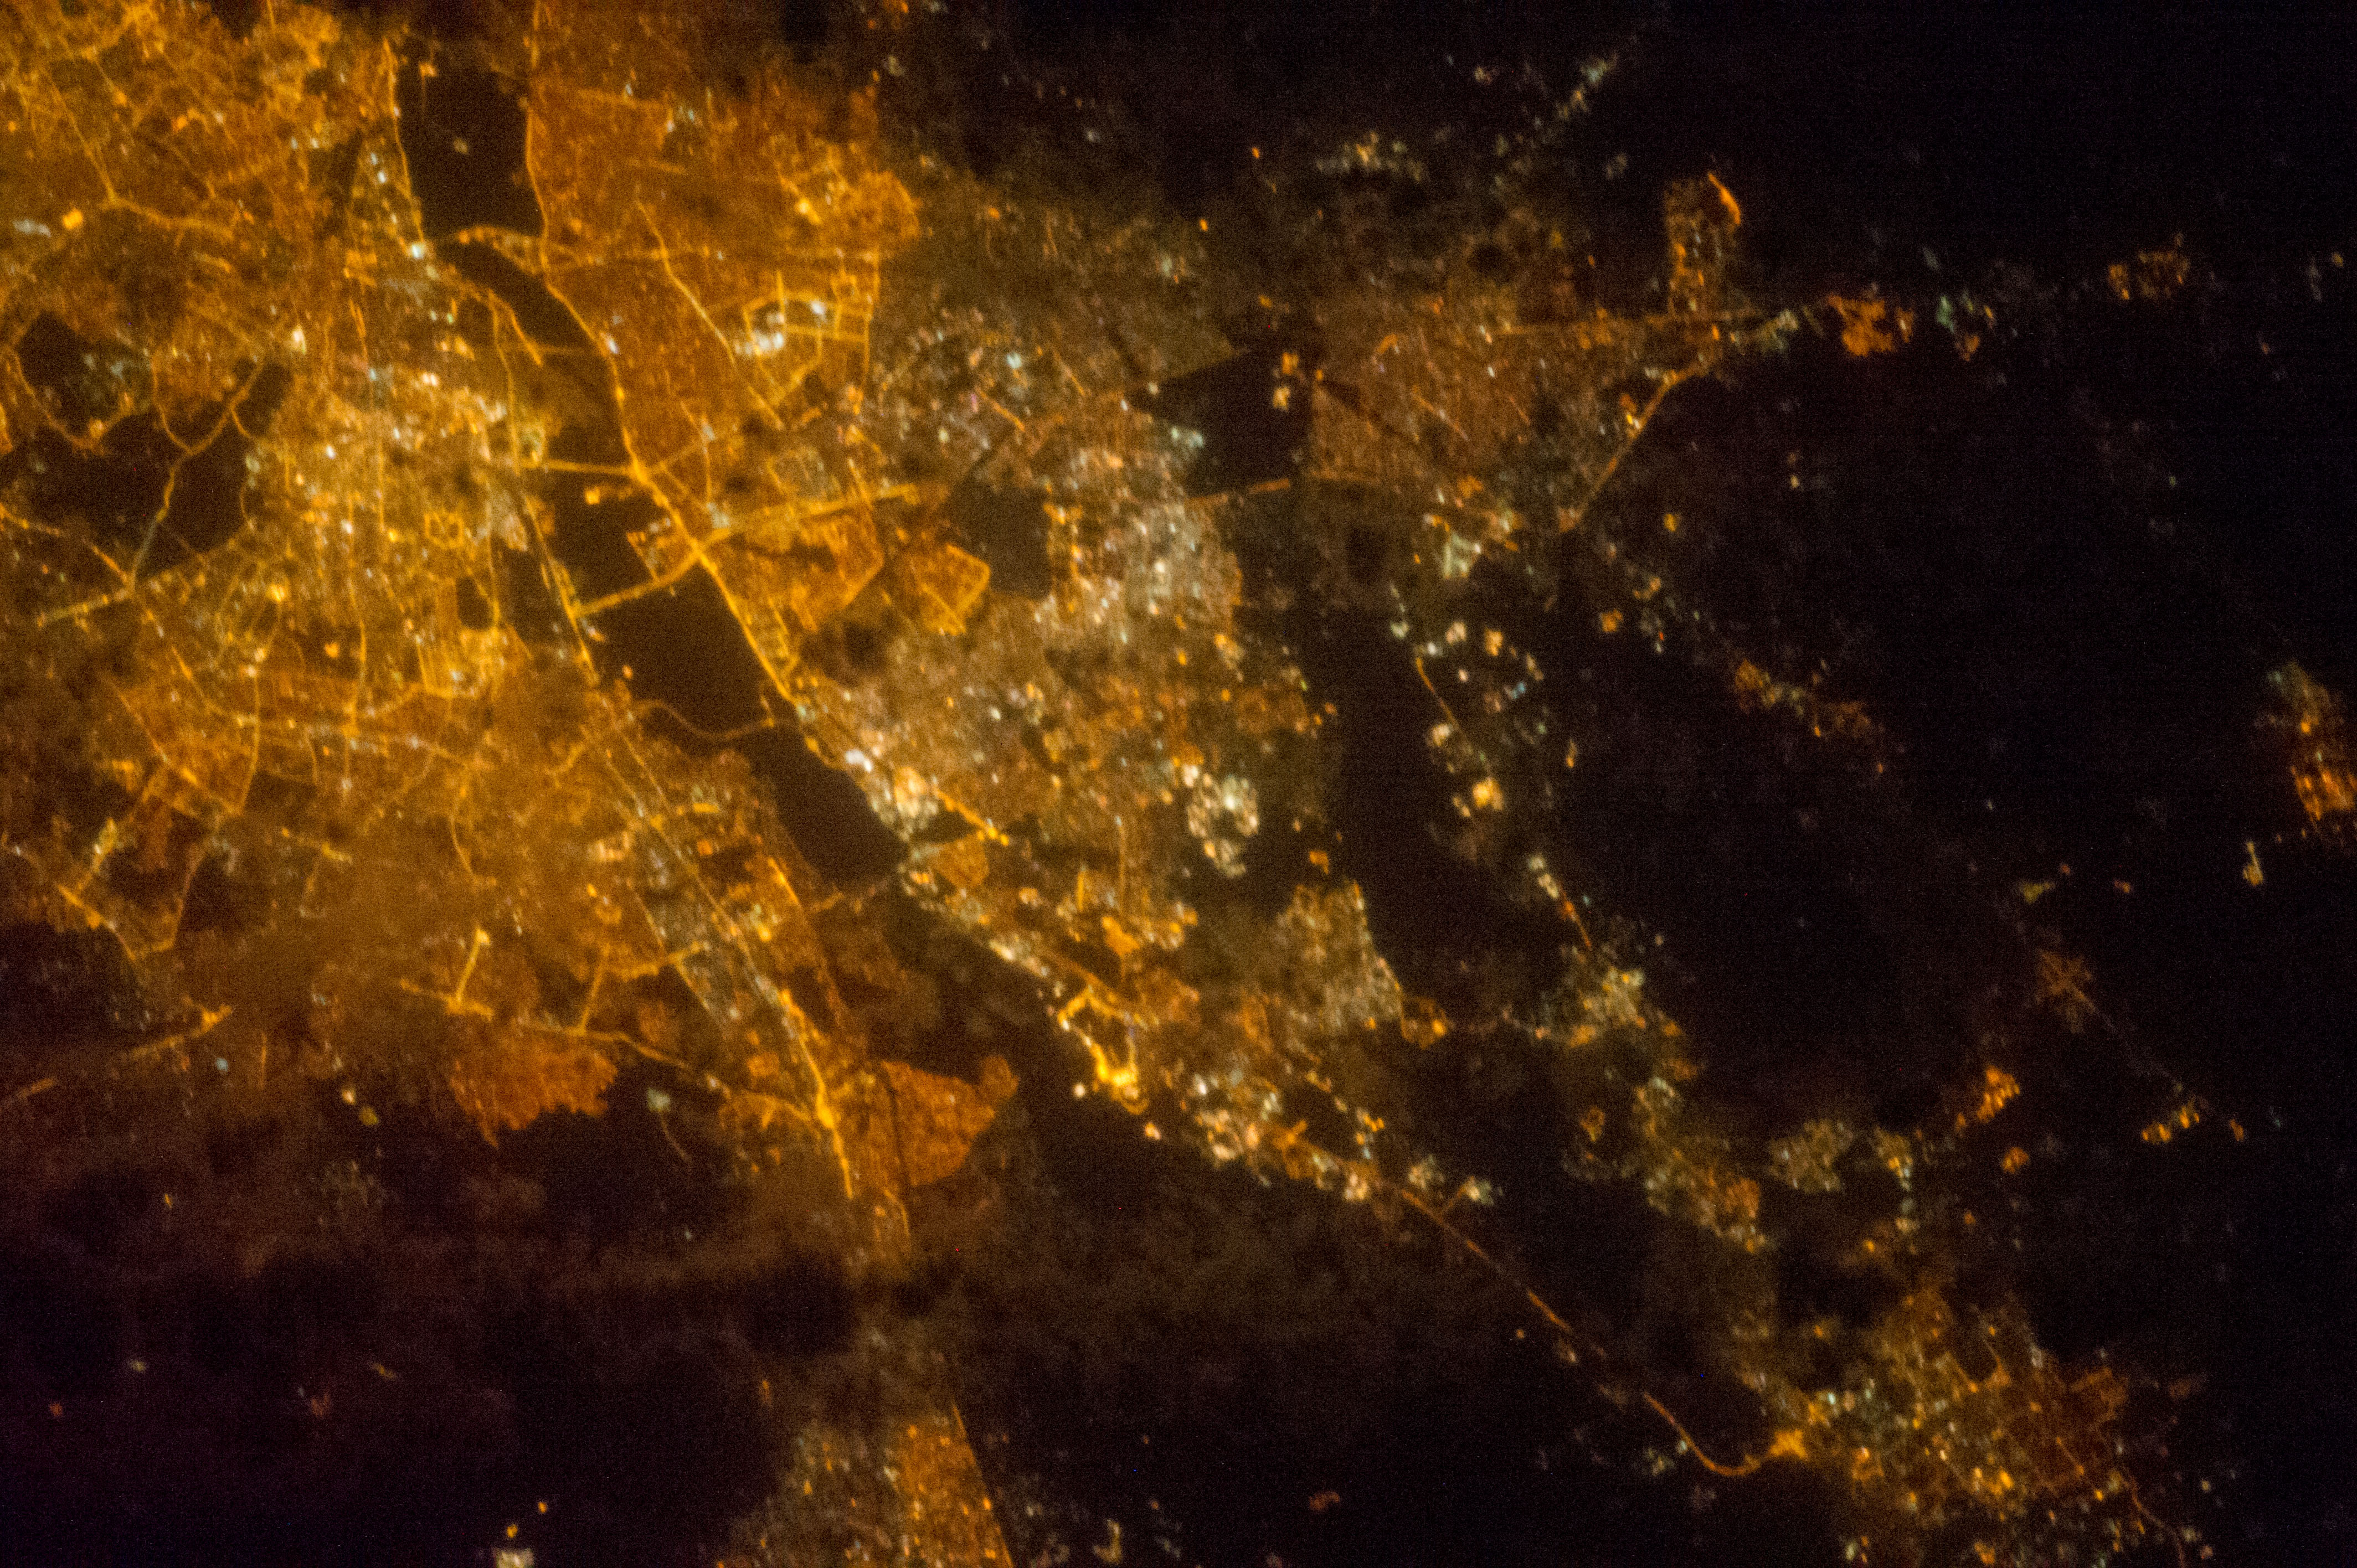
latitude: 28.6
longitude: 77.2
